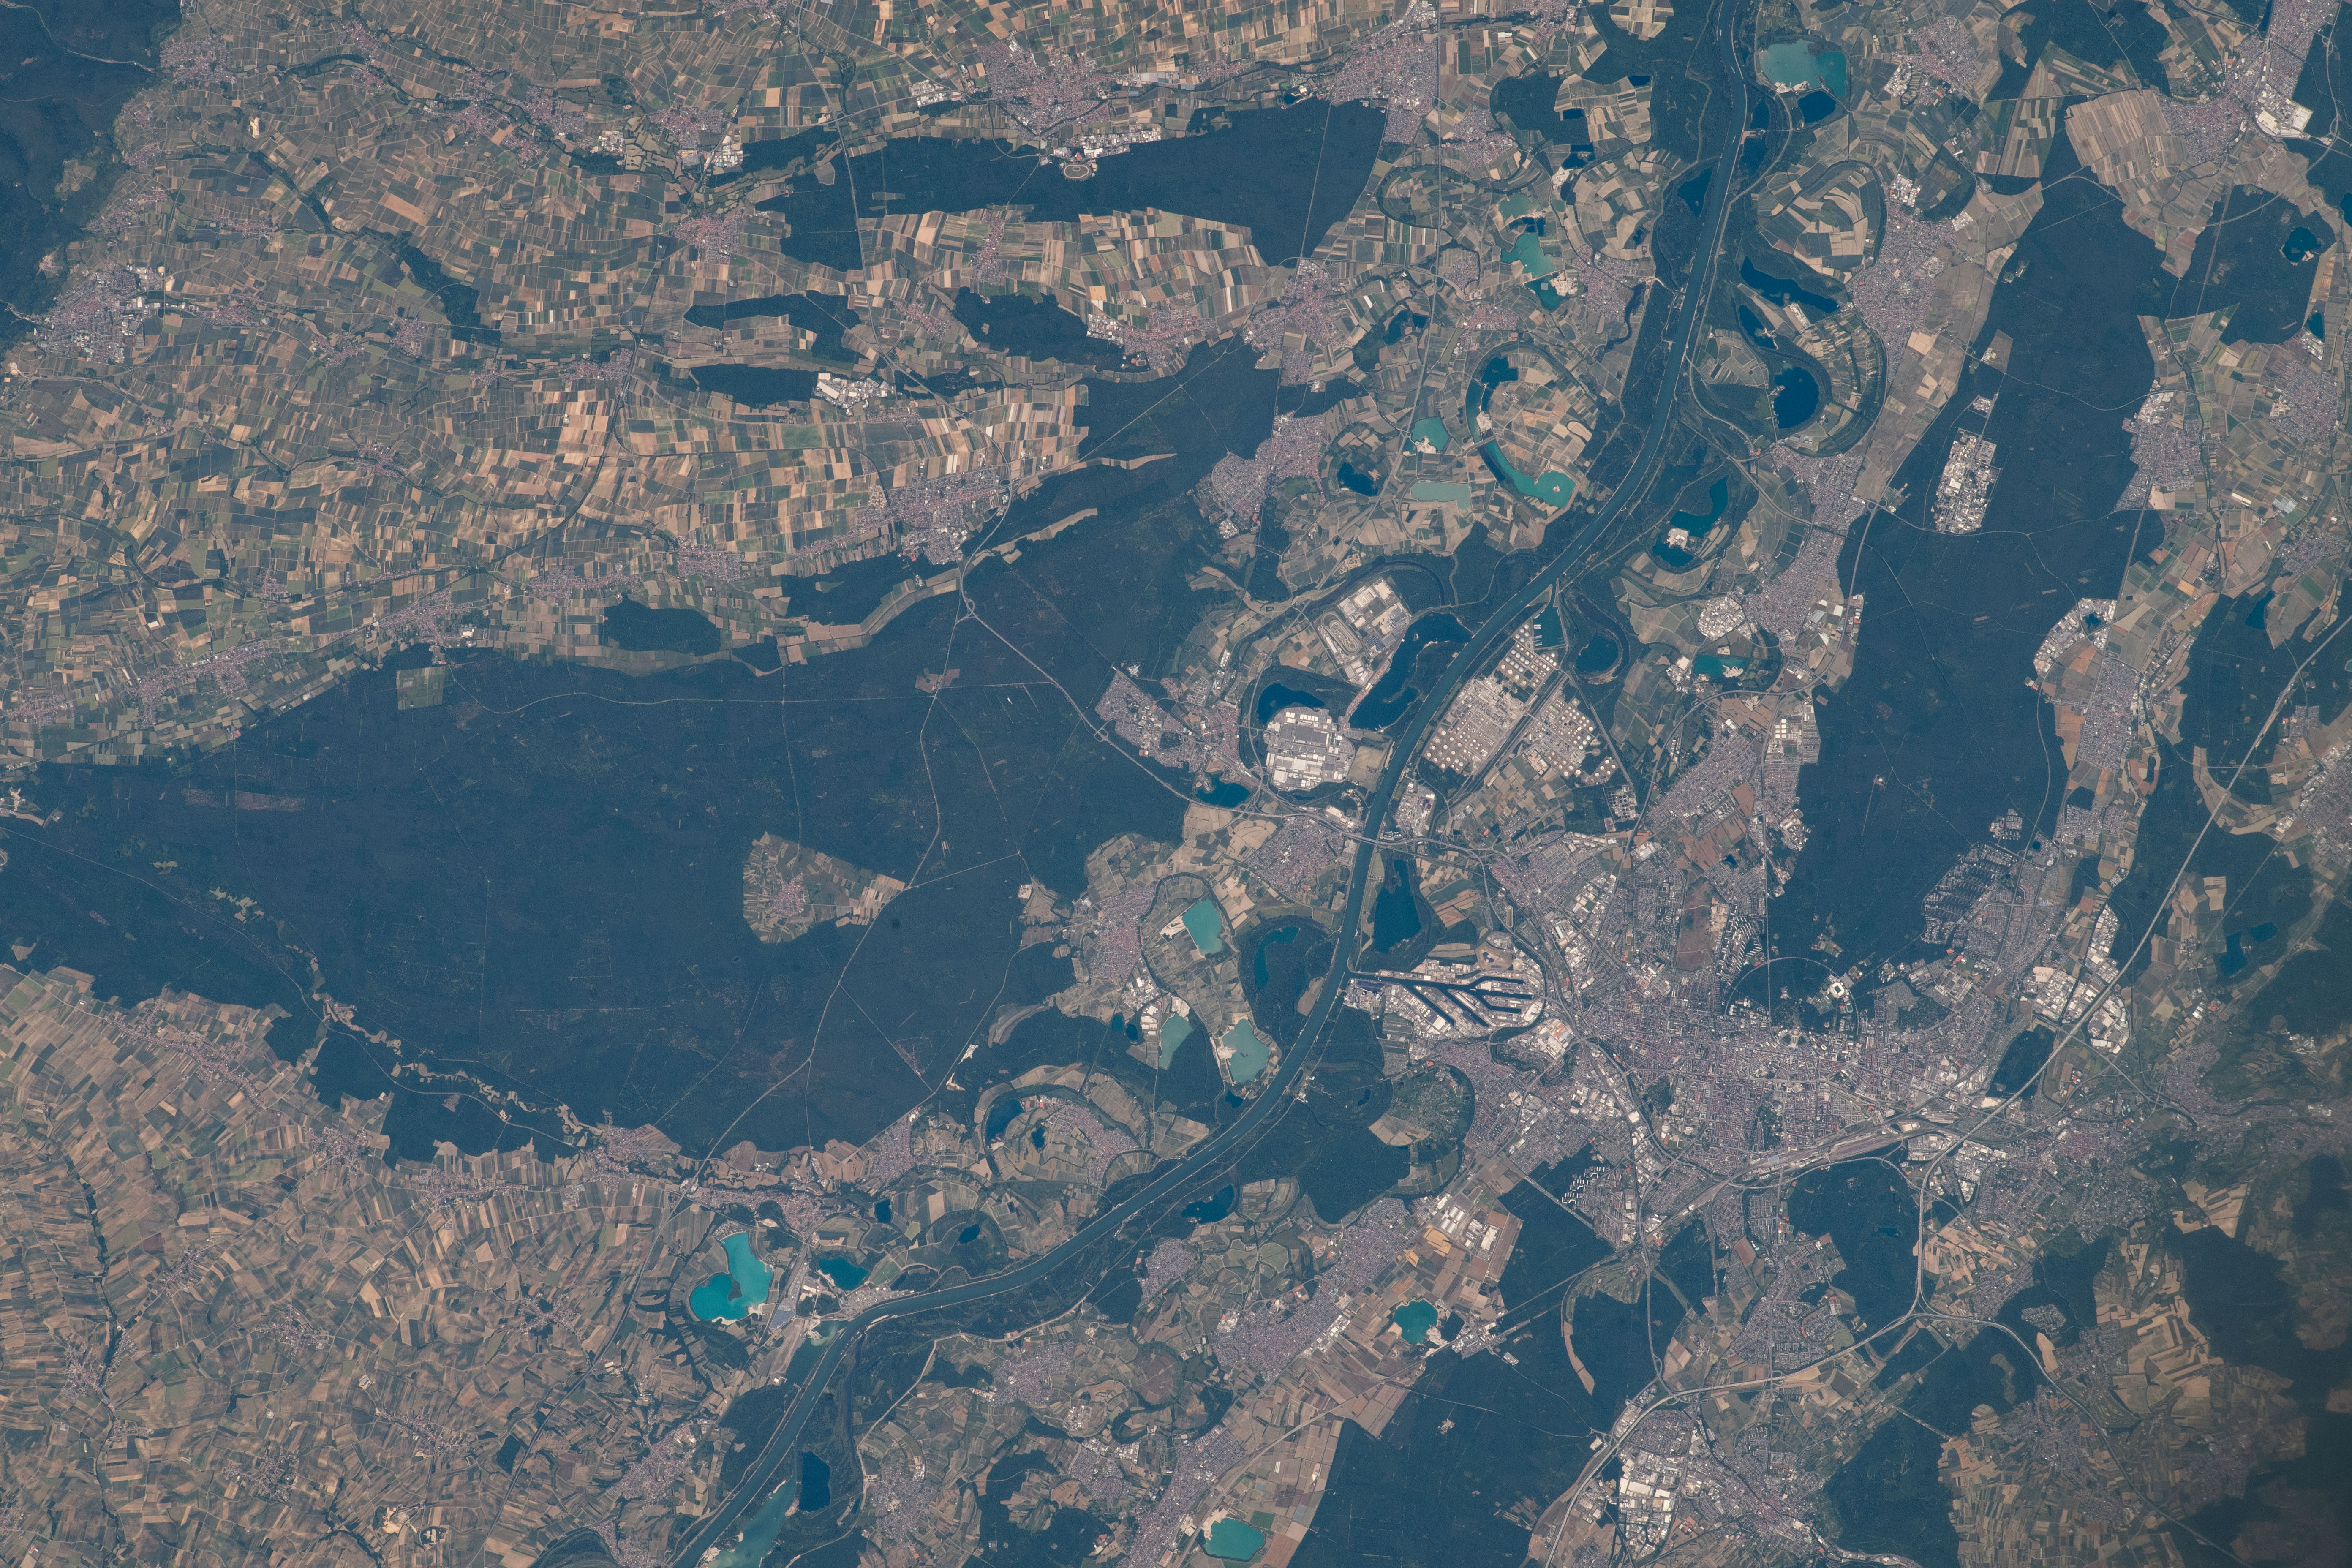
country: GERMANY
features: RHINE RIVER, WALDSTADT FOREST, KARLSRUHE CITY
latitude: 49.0
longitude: 8.3
